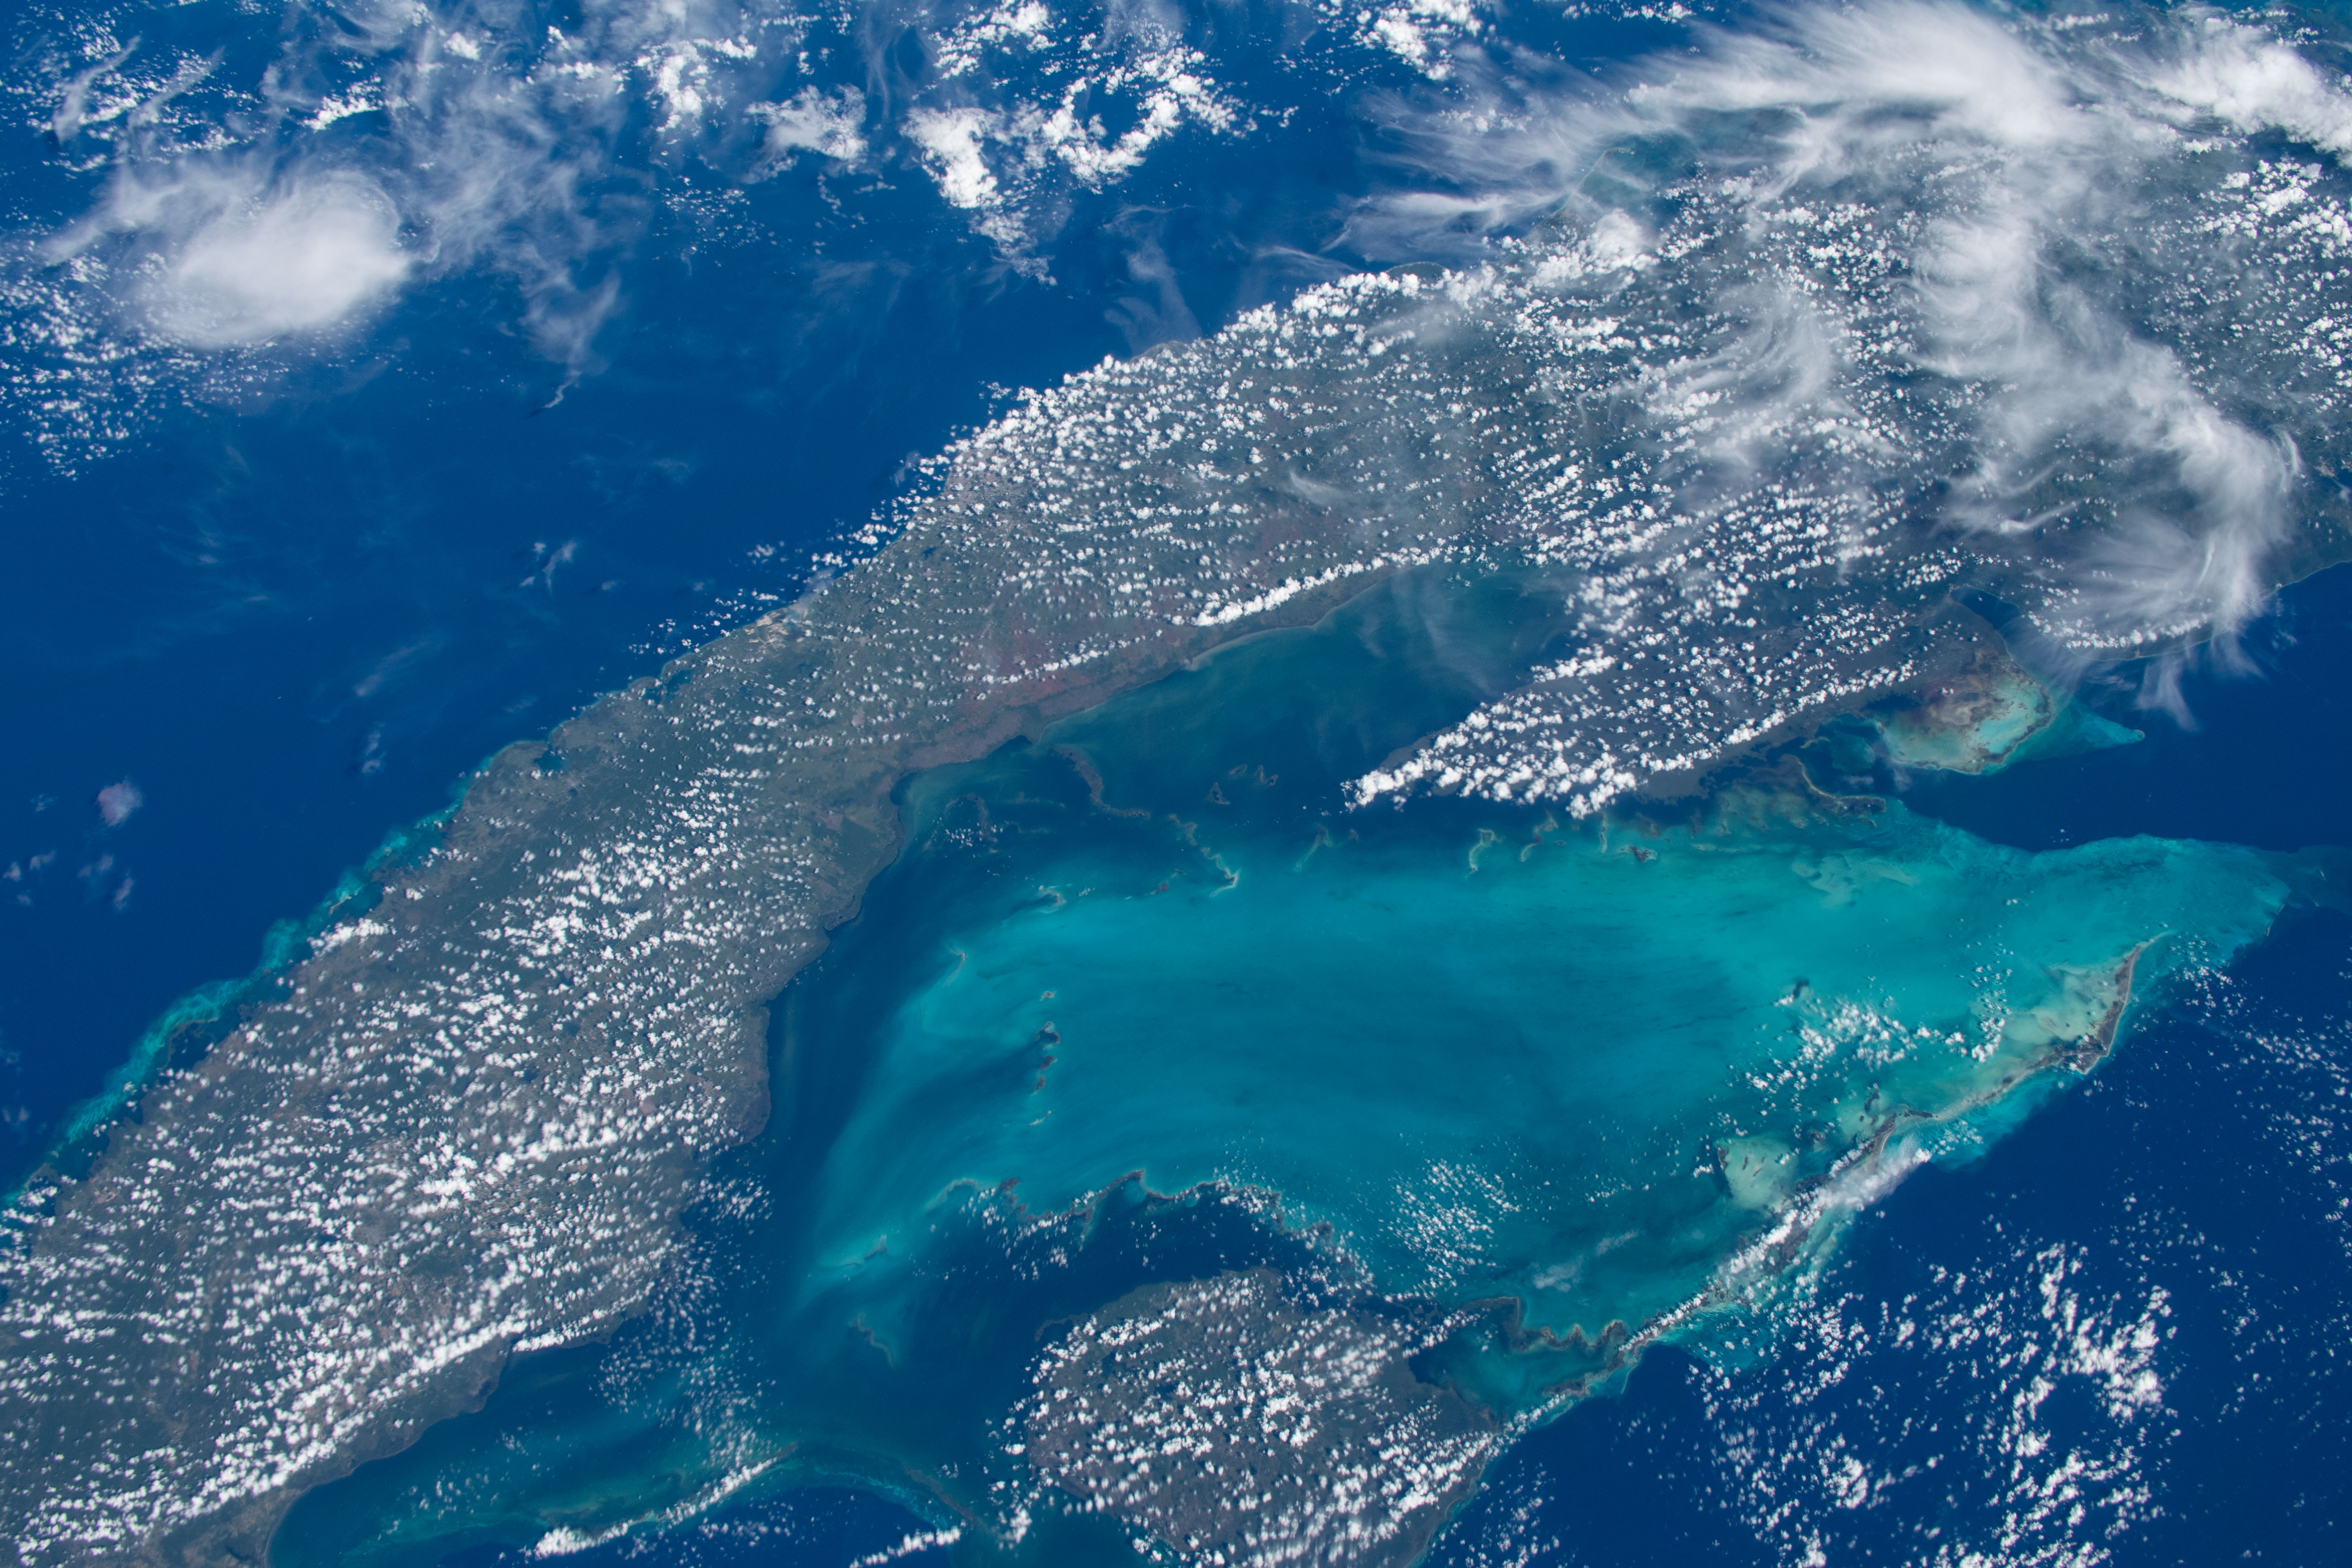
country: CUBA
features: CUBA, GULF OF BATABANO, ISLA DE LA JUVENTUD
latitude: 22.5
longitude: -82.0
